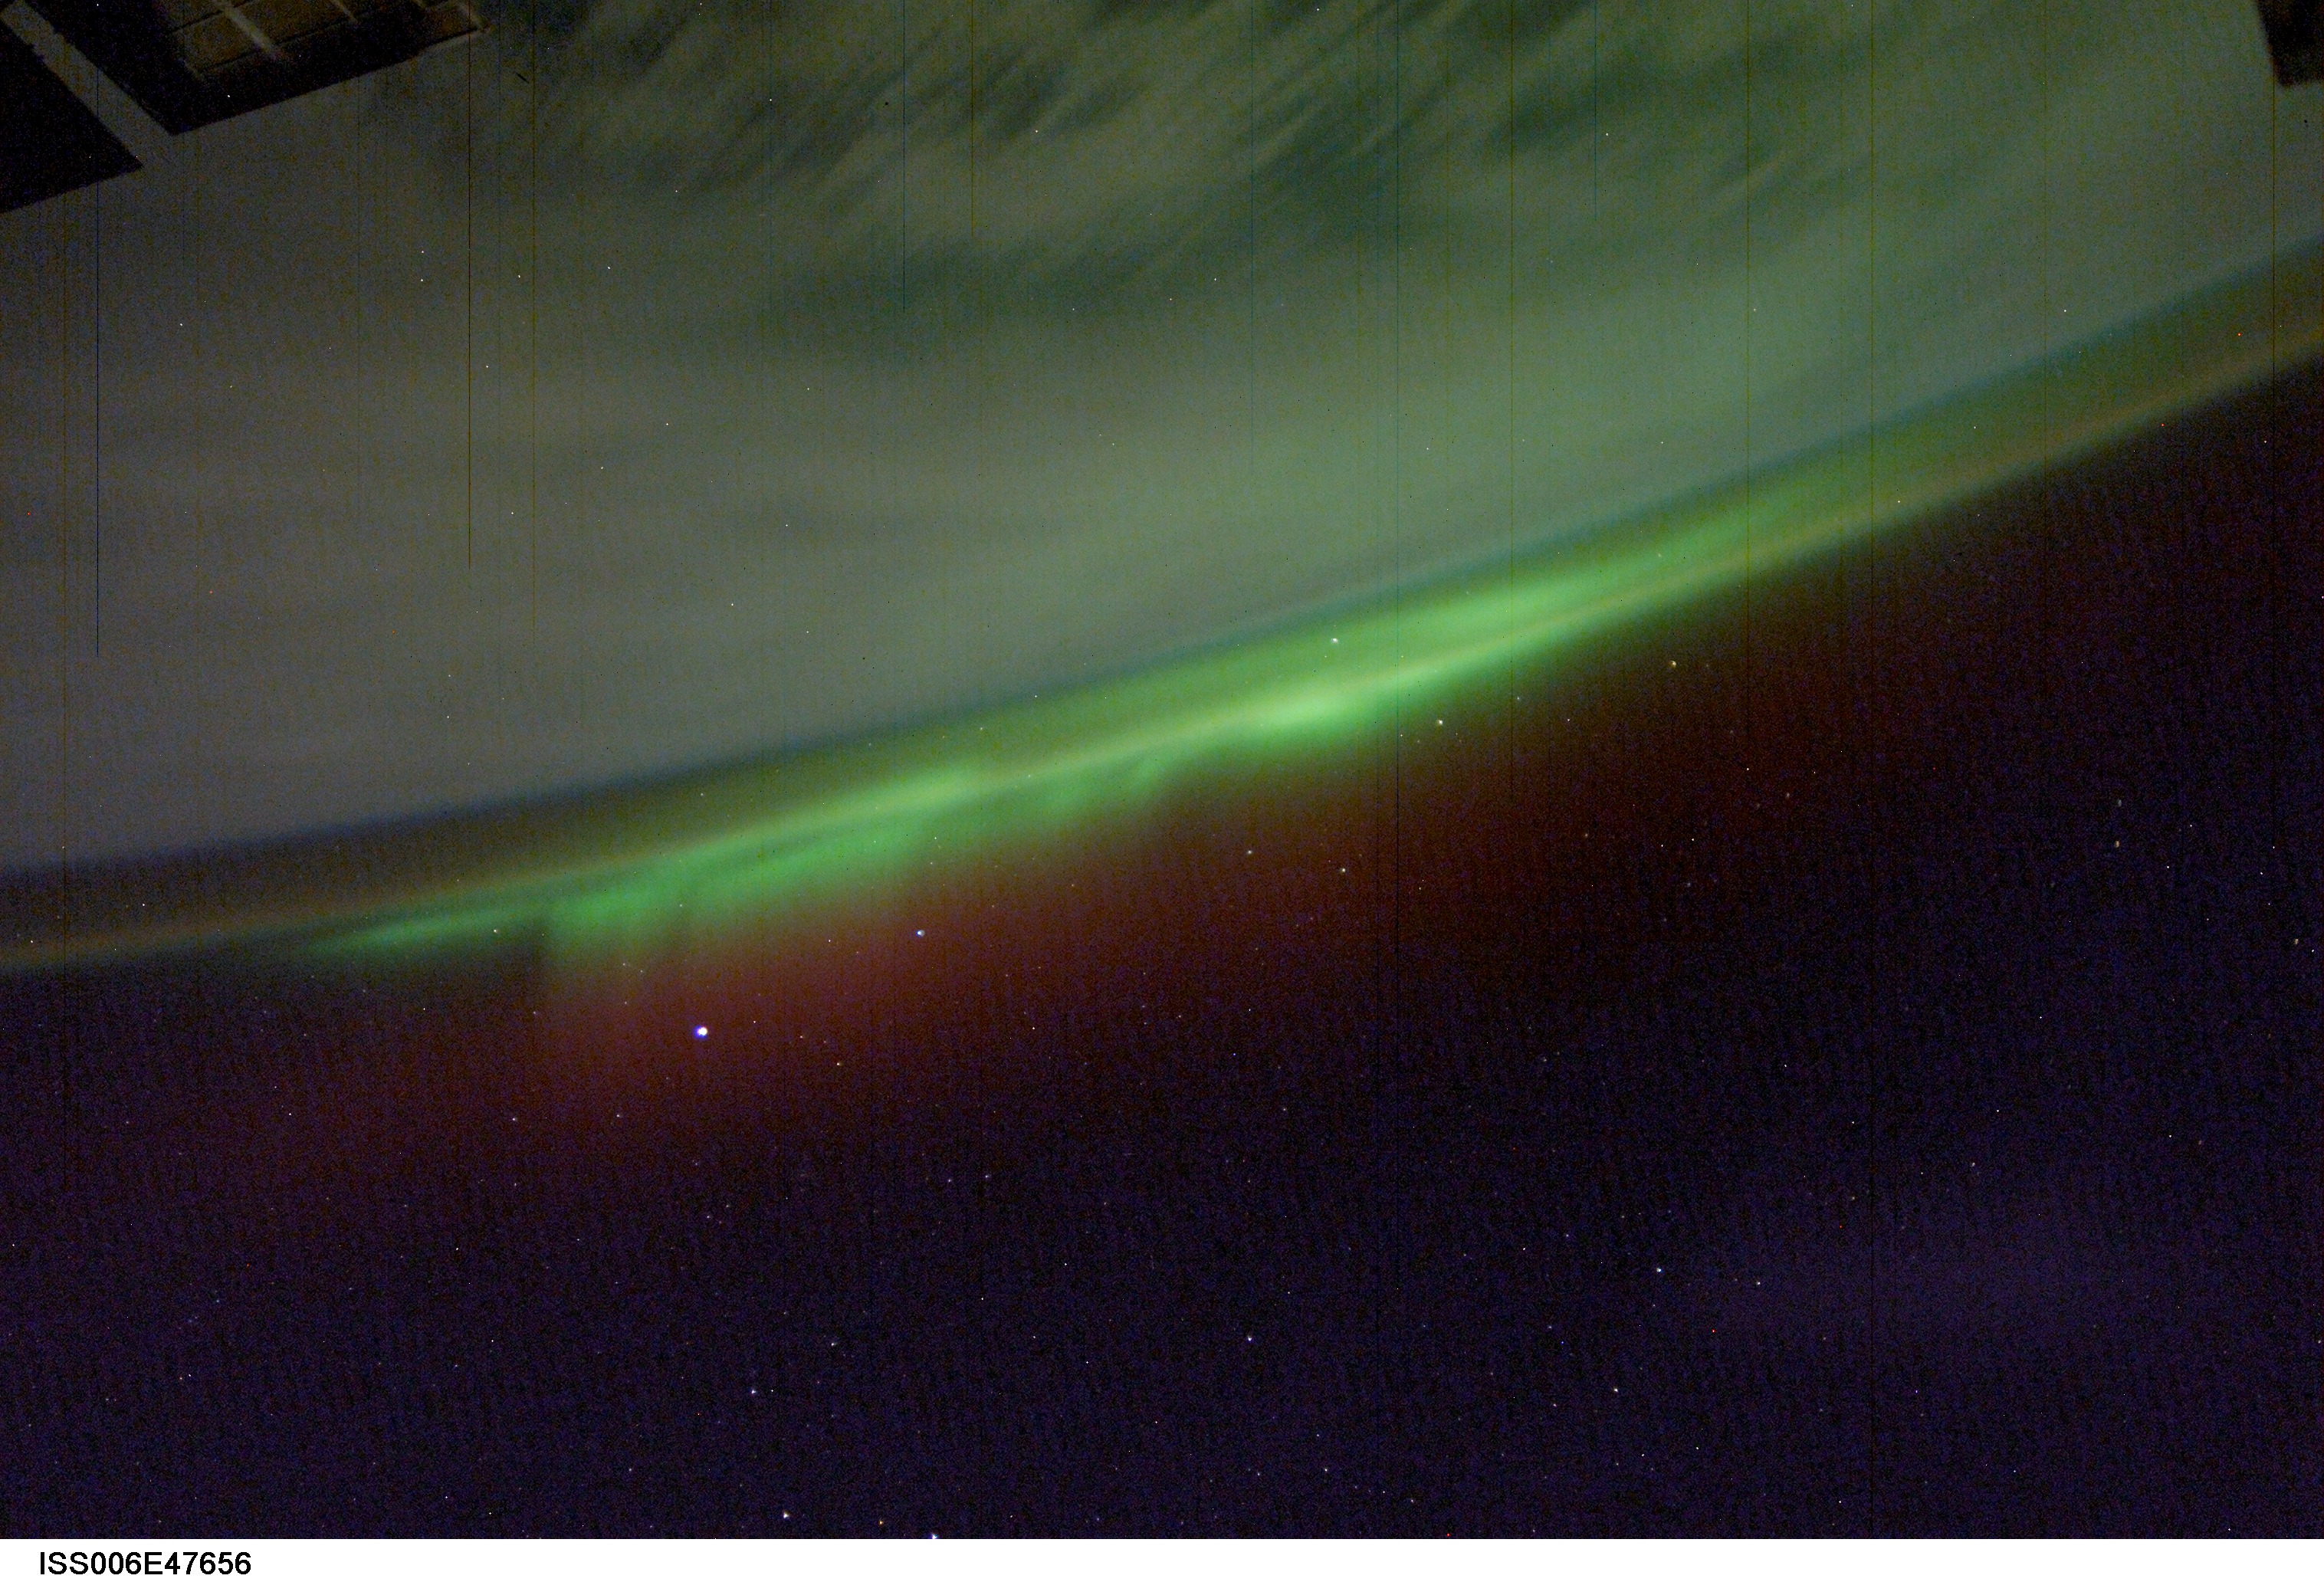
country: AURORA
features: AURORA AUSTRALIS, SIRIUS SETTING
